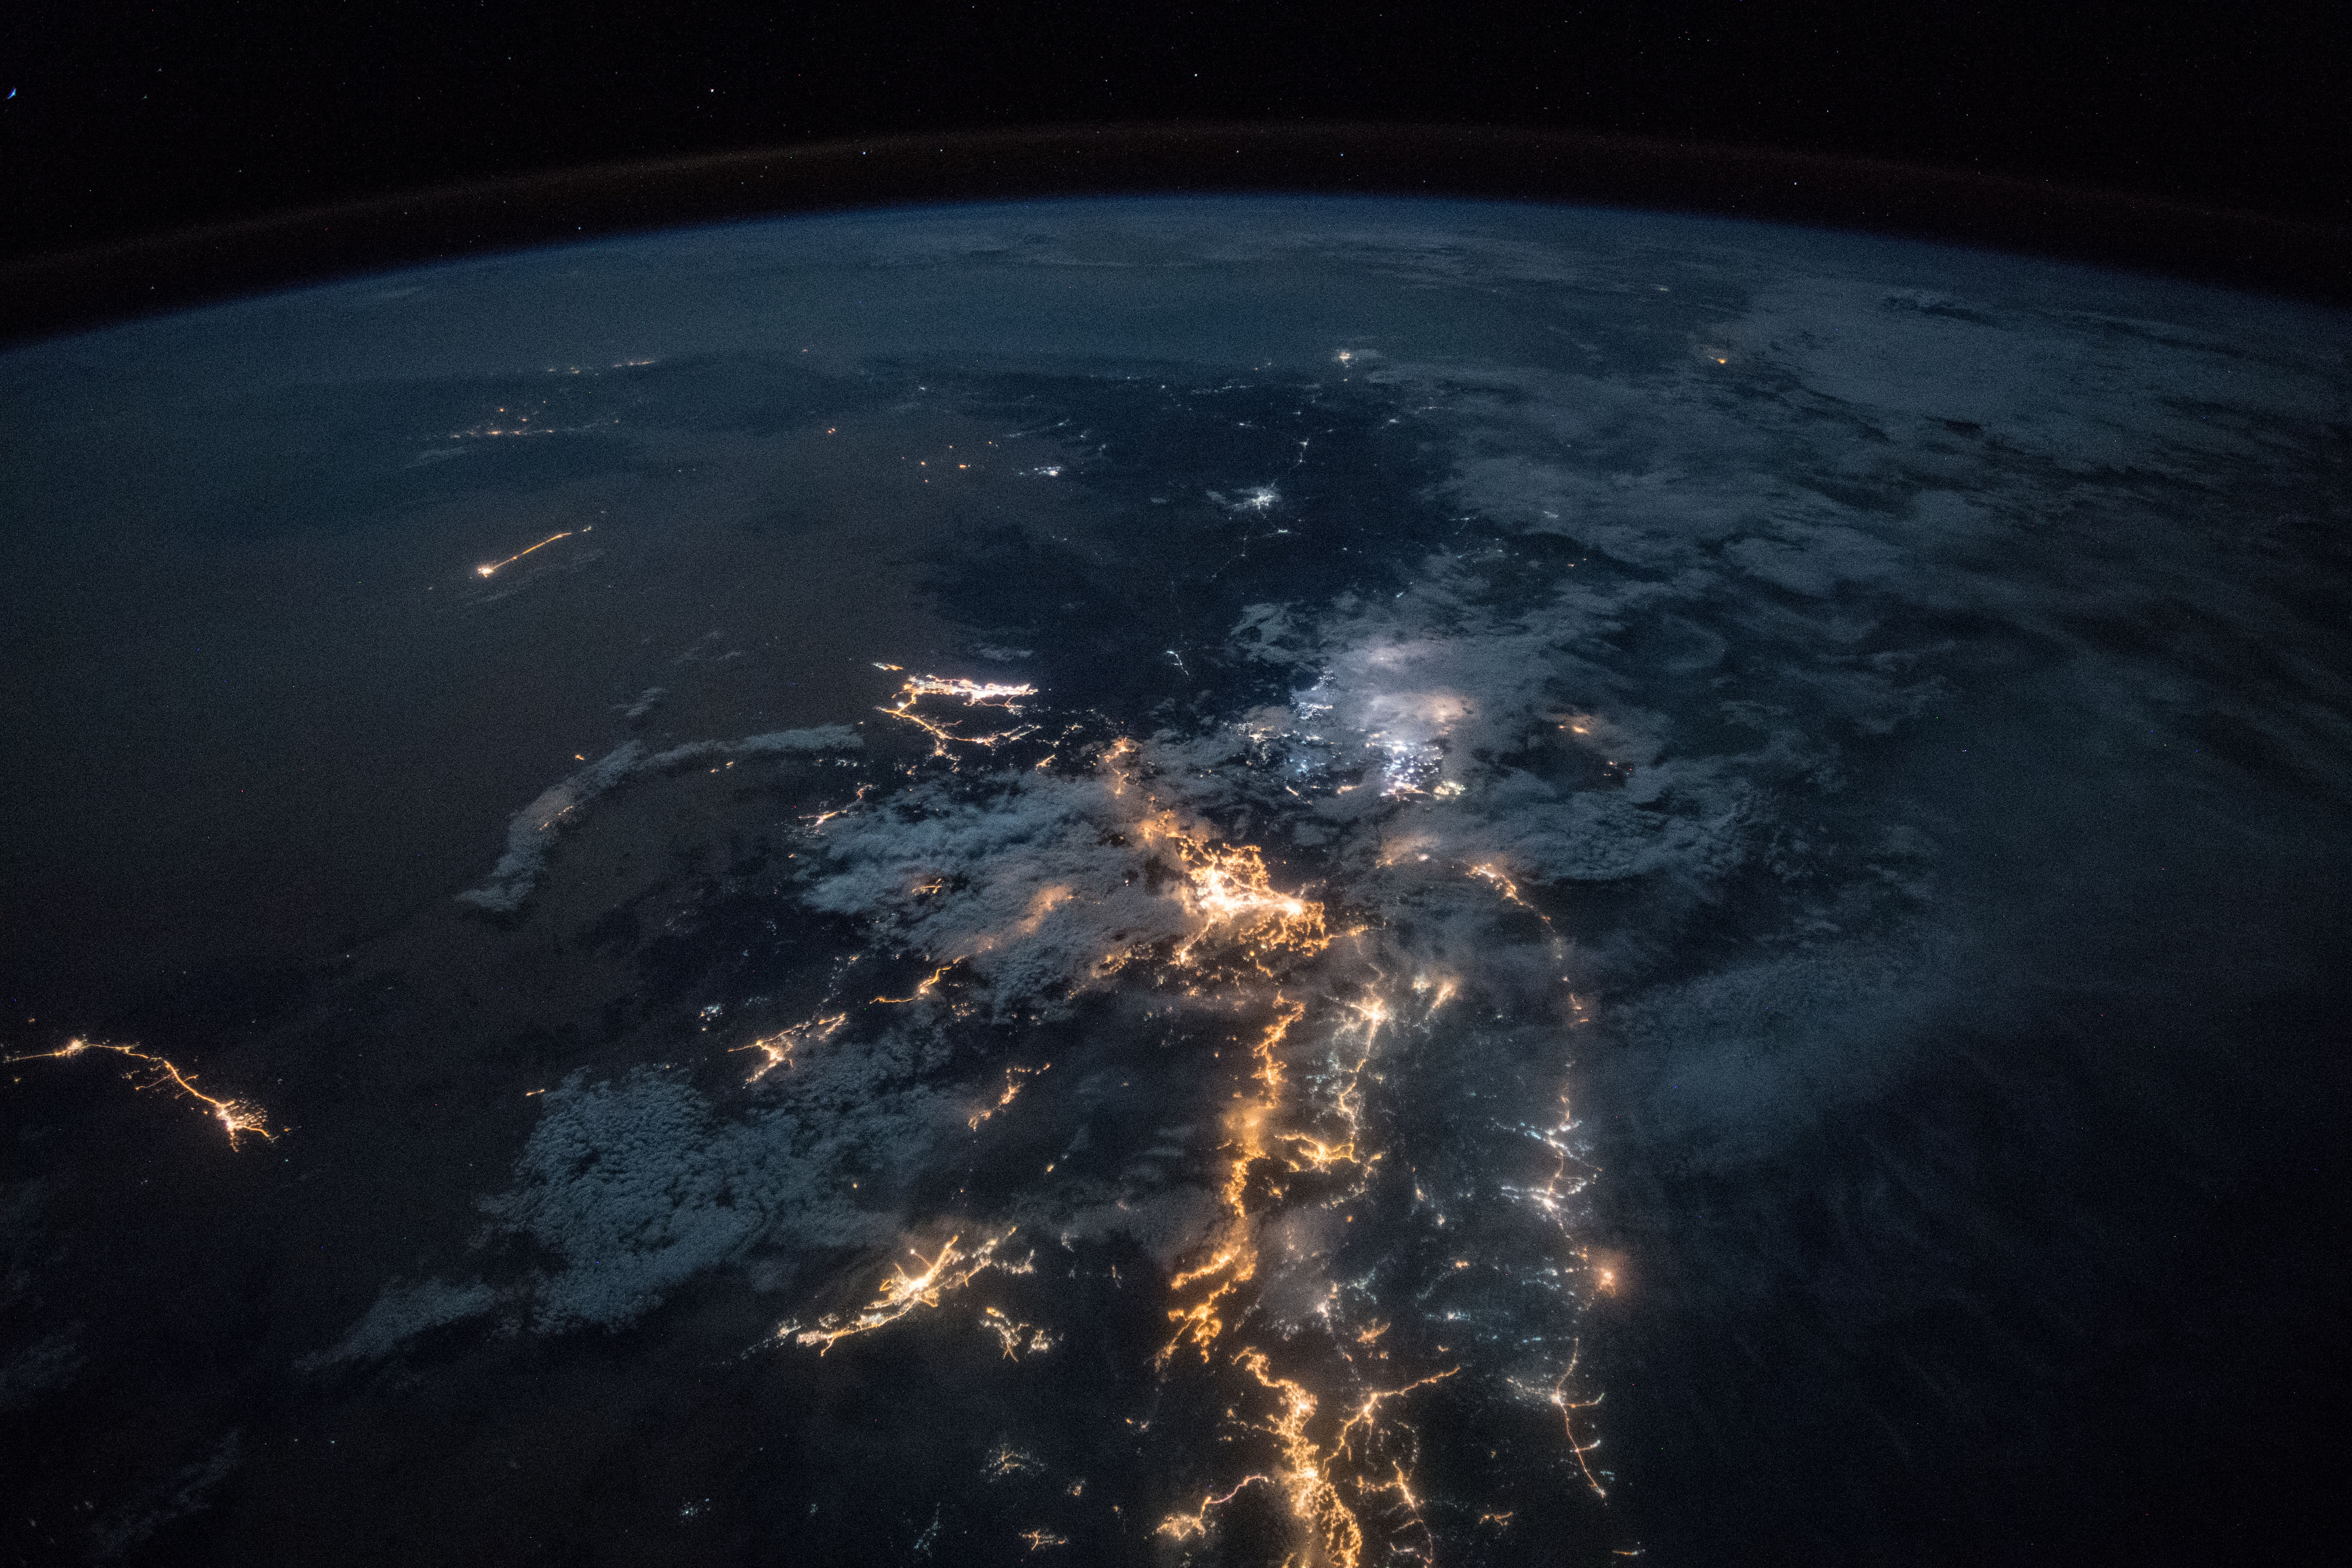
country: SAUDI ARABIA
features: WADI ALAGEEG CITY, NAJRAN CITY, JAZAN CITY, FAYFA CITY, ABU ARISH CITY, SABYA CITY, ASIR MOUNTAINS, RED SEA, NIGHT, EARTH LIMB
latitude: 17.3
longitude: 43.6
